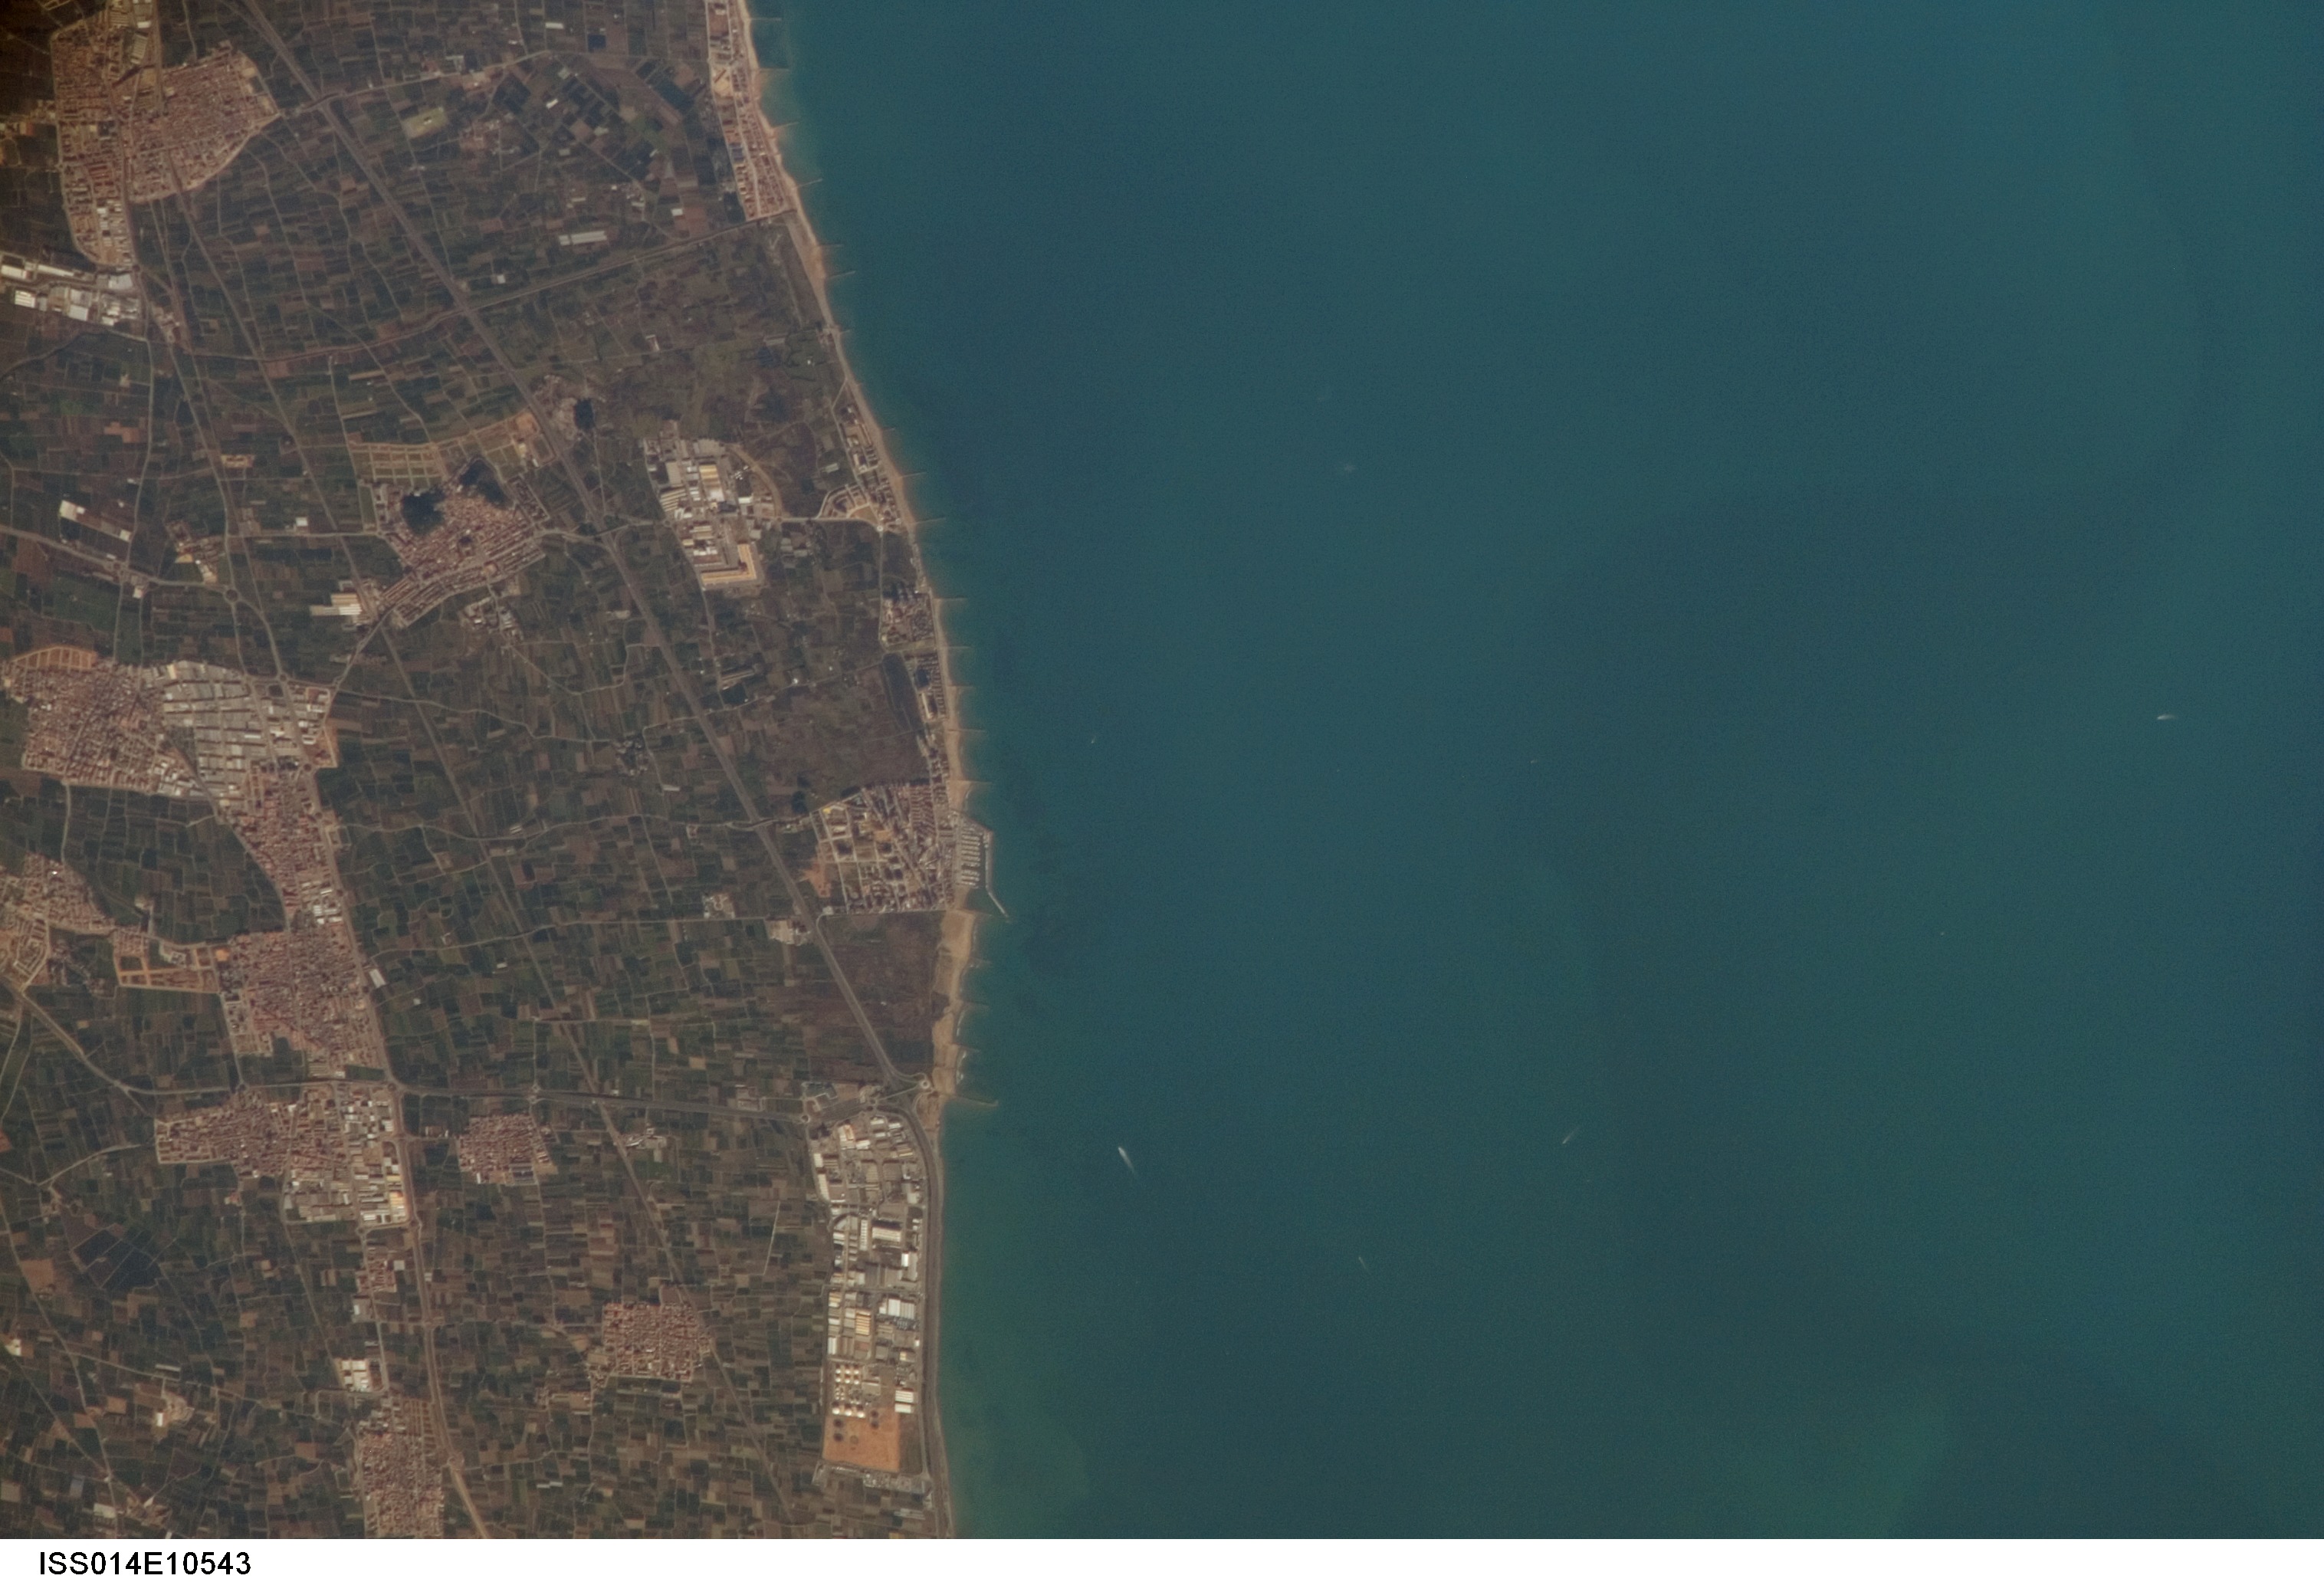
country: SPAIN
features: COAST N. OF VALENCIA, AGR.
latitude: 39.6
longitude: -0.3
